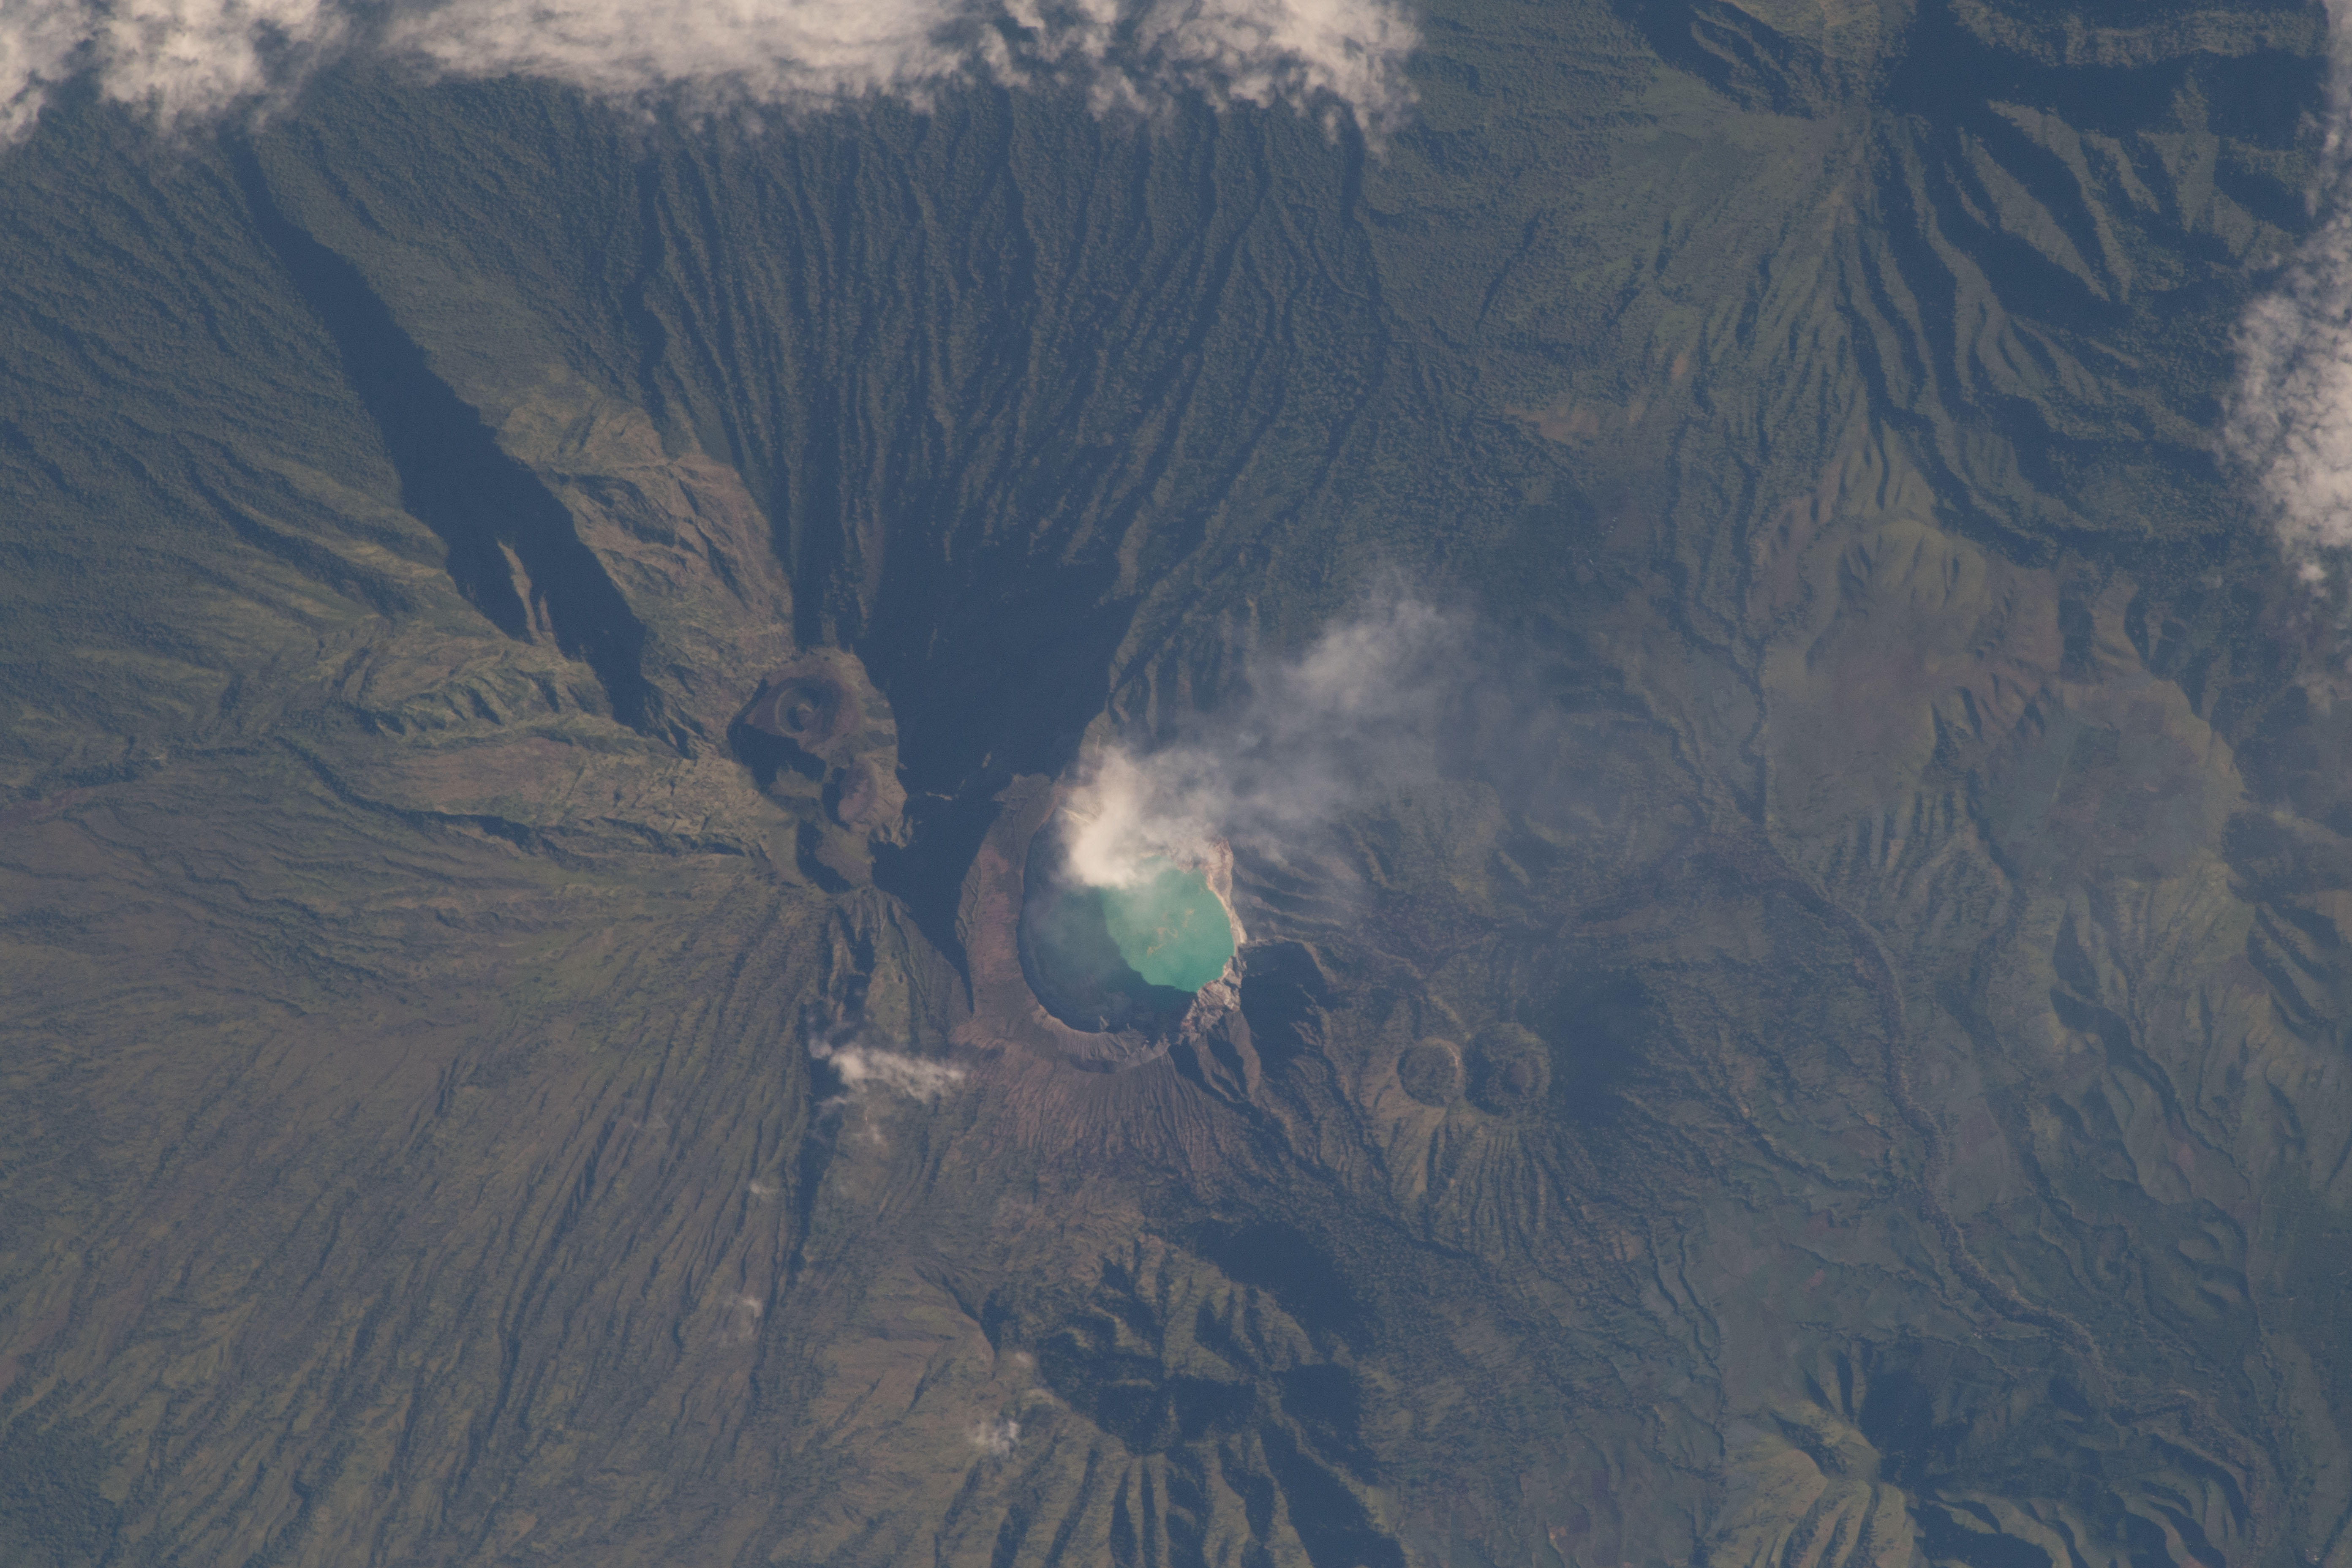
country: INDONESIA
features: MOUNT RINJANI, SEGARA ANAK LAKE
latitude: -8.4
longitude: 116.4
